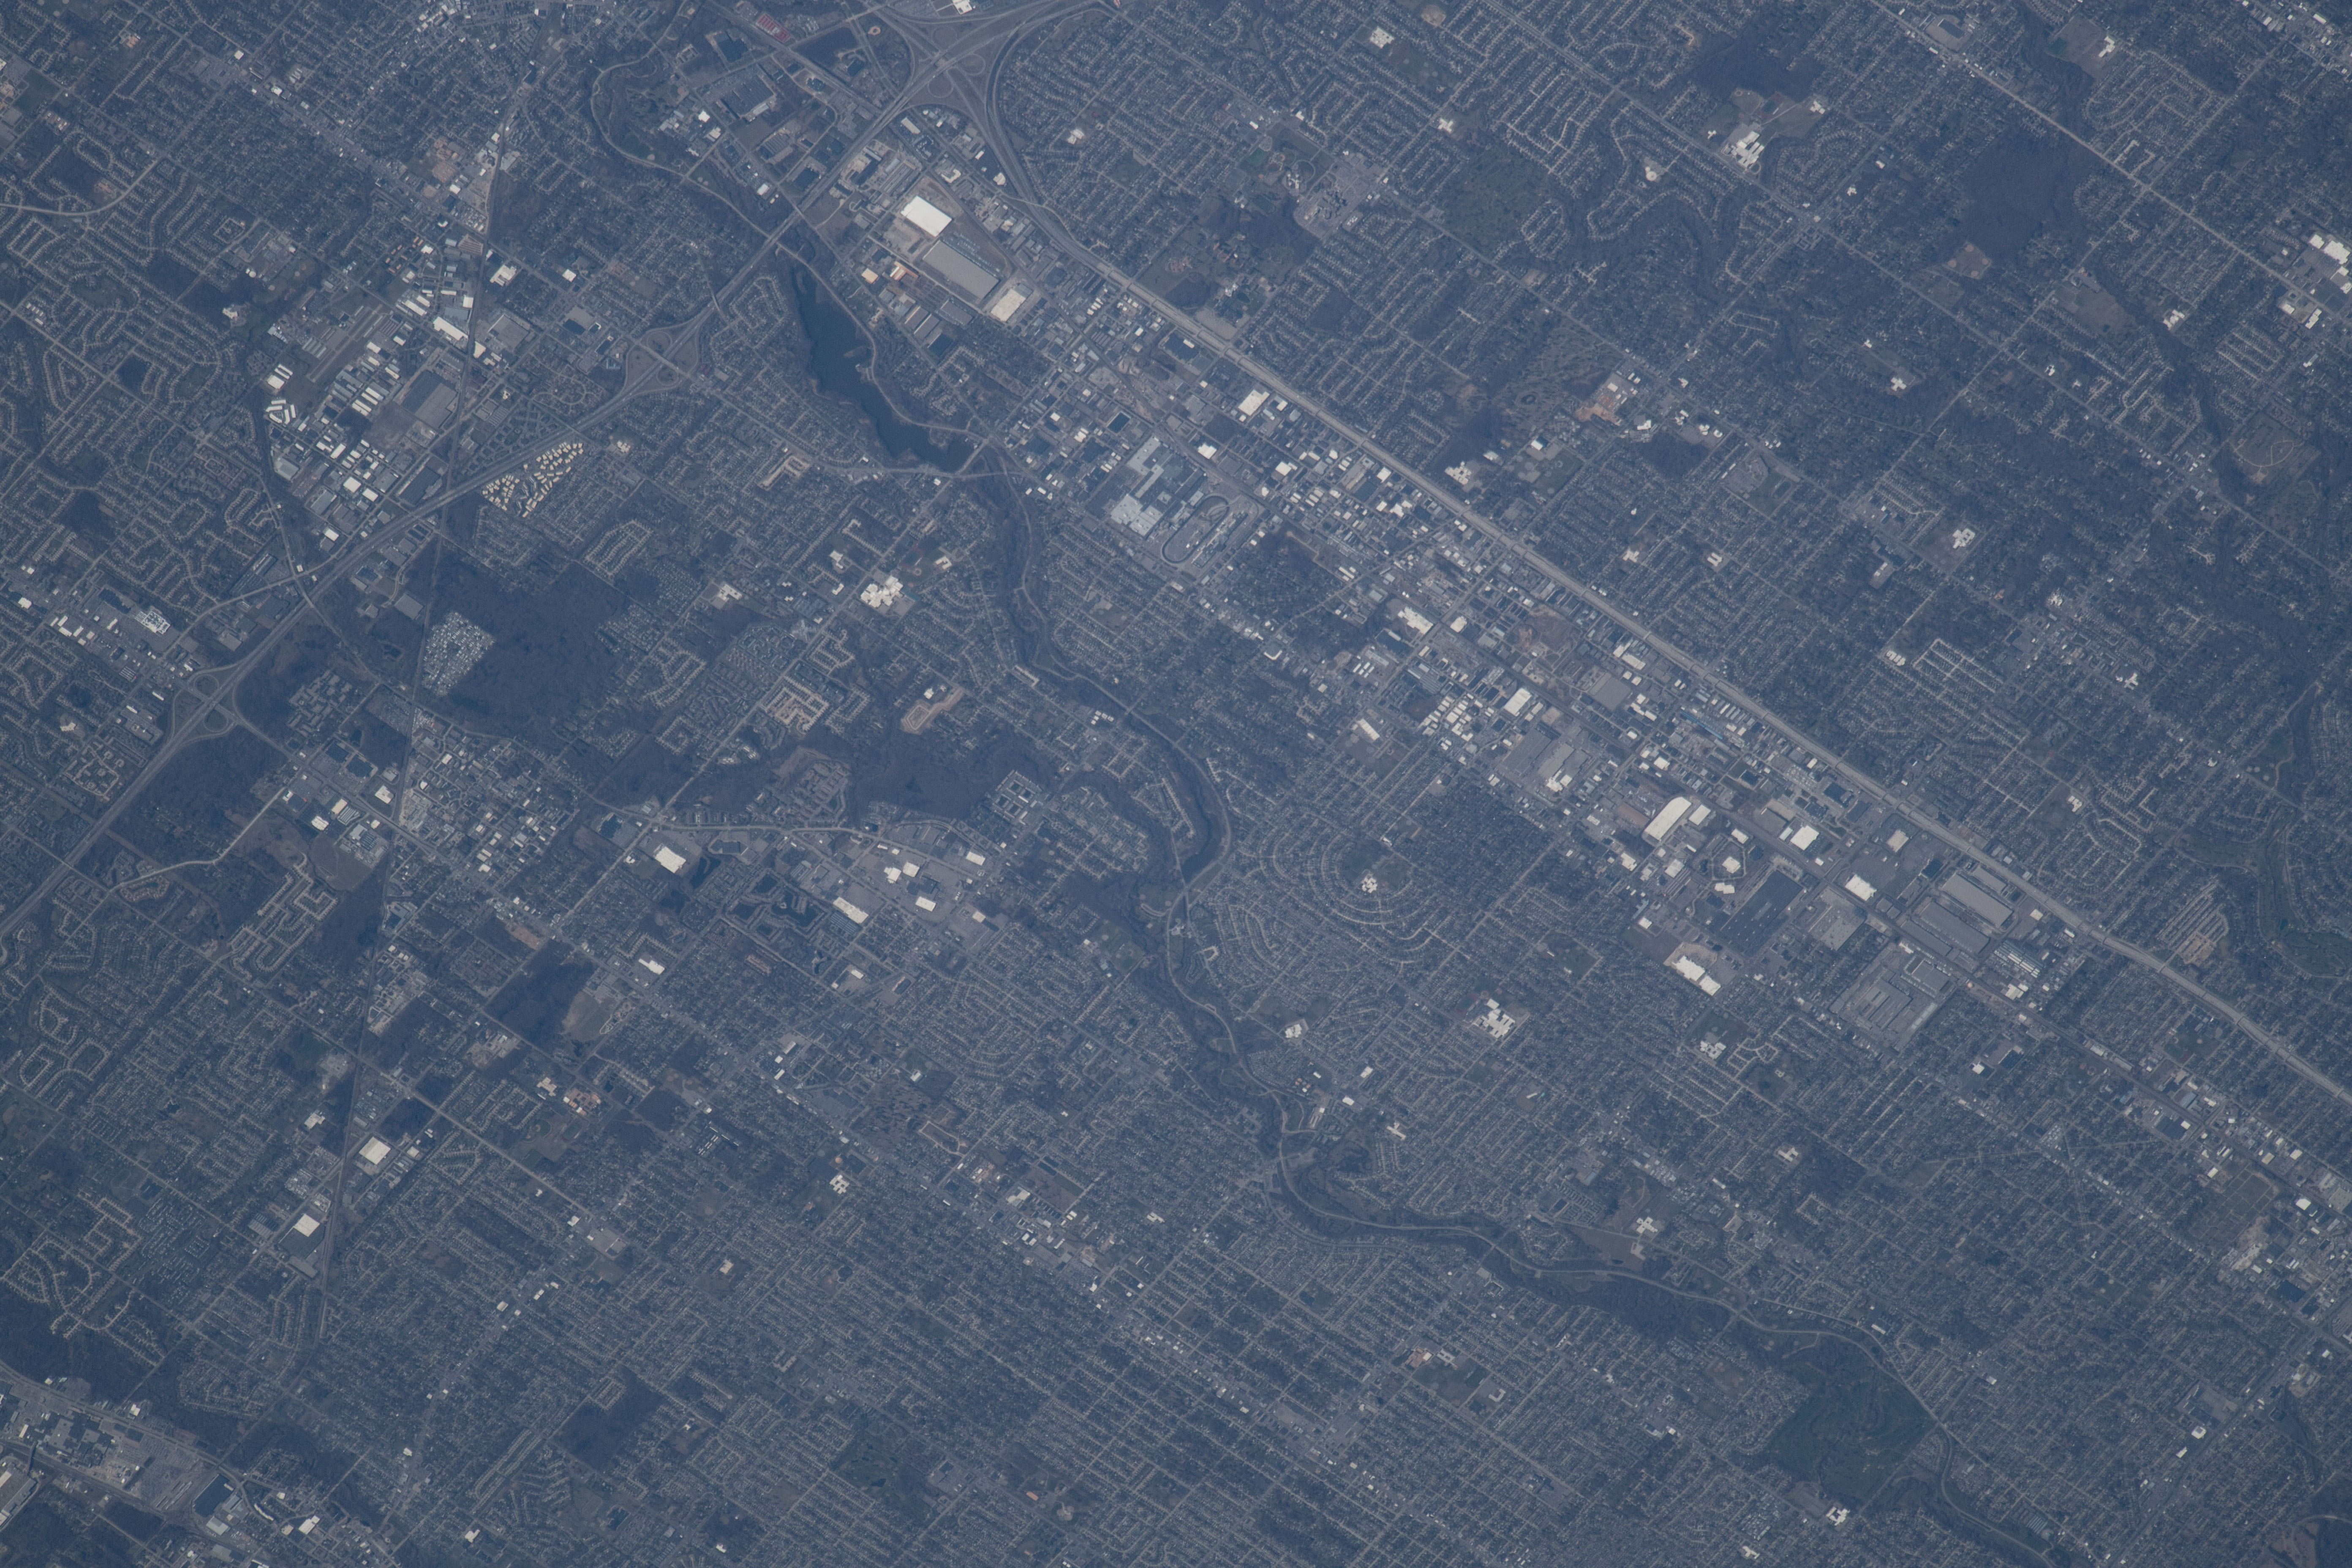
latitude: 42.4
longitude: -83.4
